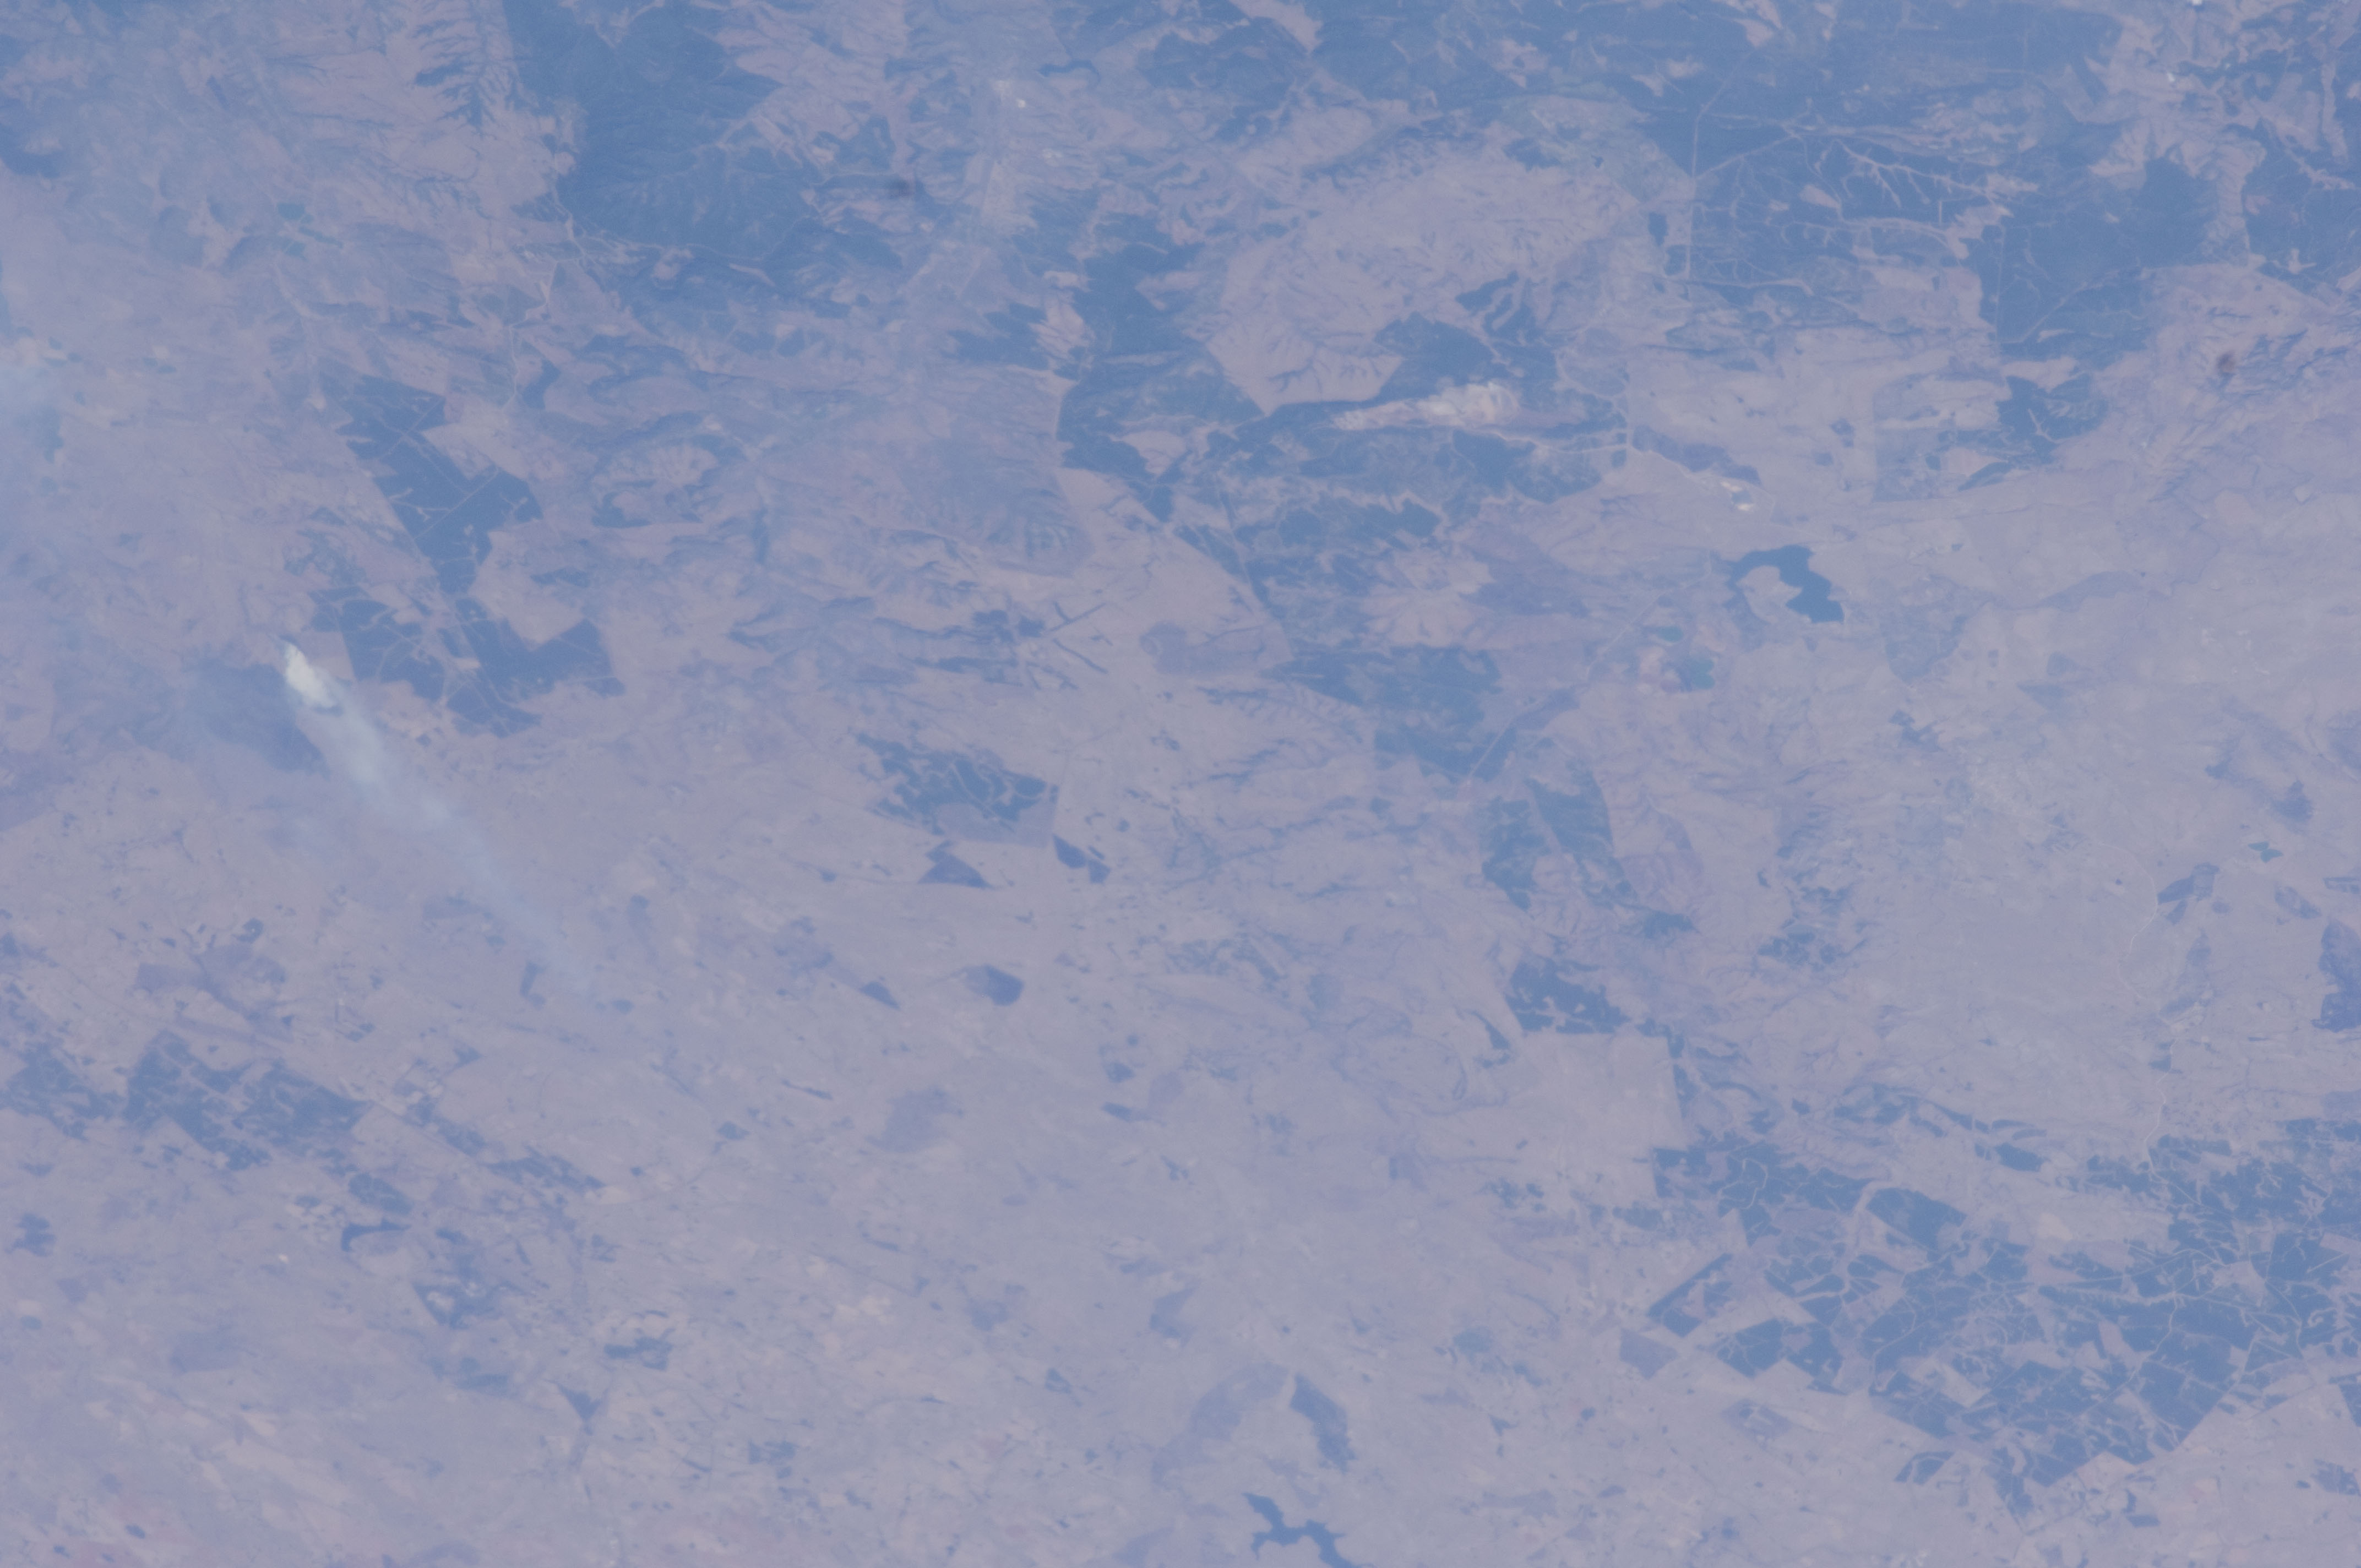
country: REPUBLIC SOUTH AFRICA
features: KOMATI R. VALLEY, TIMBER, VYGEBOOM DAM
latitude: -25.8
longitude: 30.4
